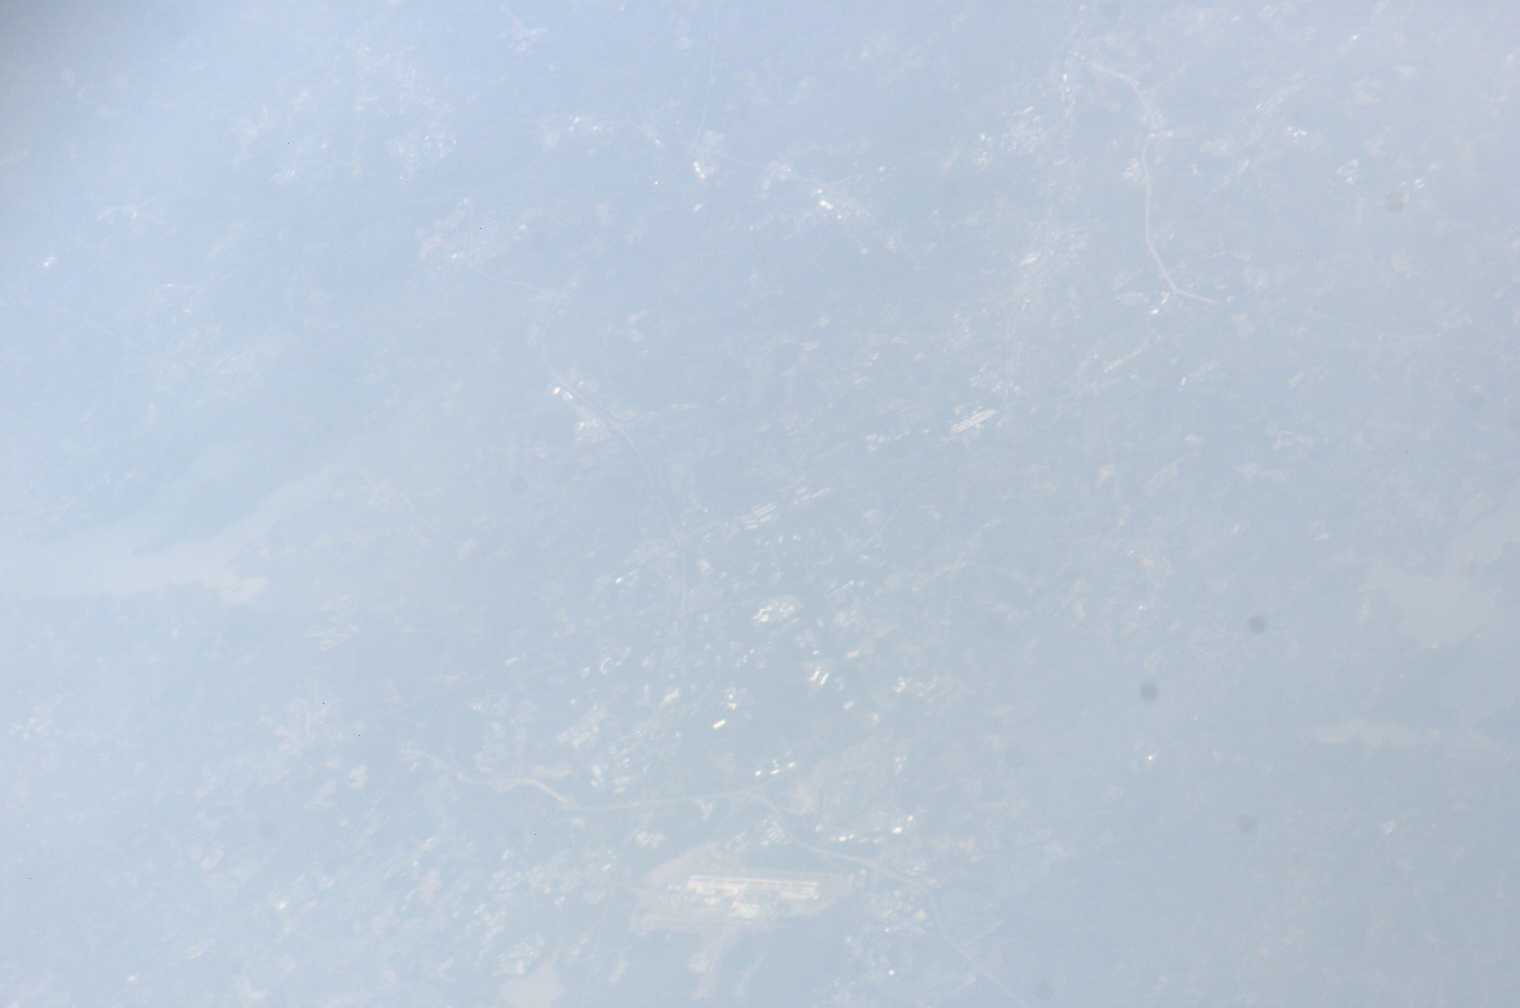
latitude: 35.9
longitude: -78.8
